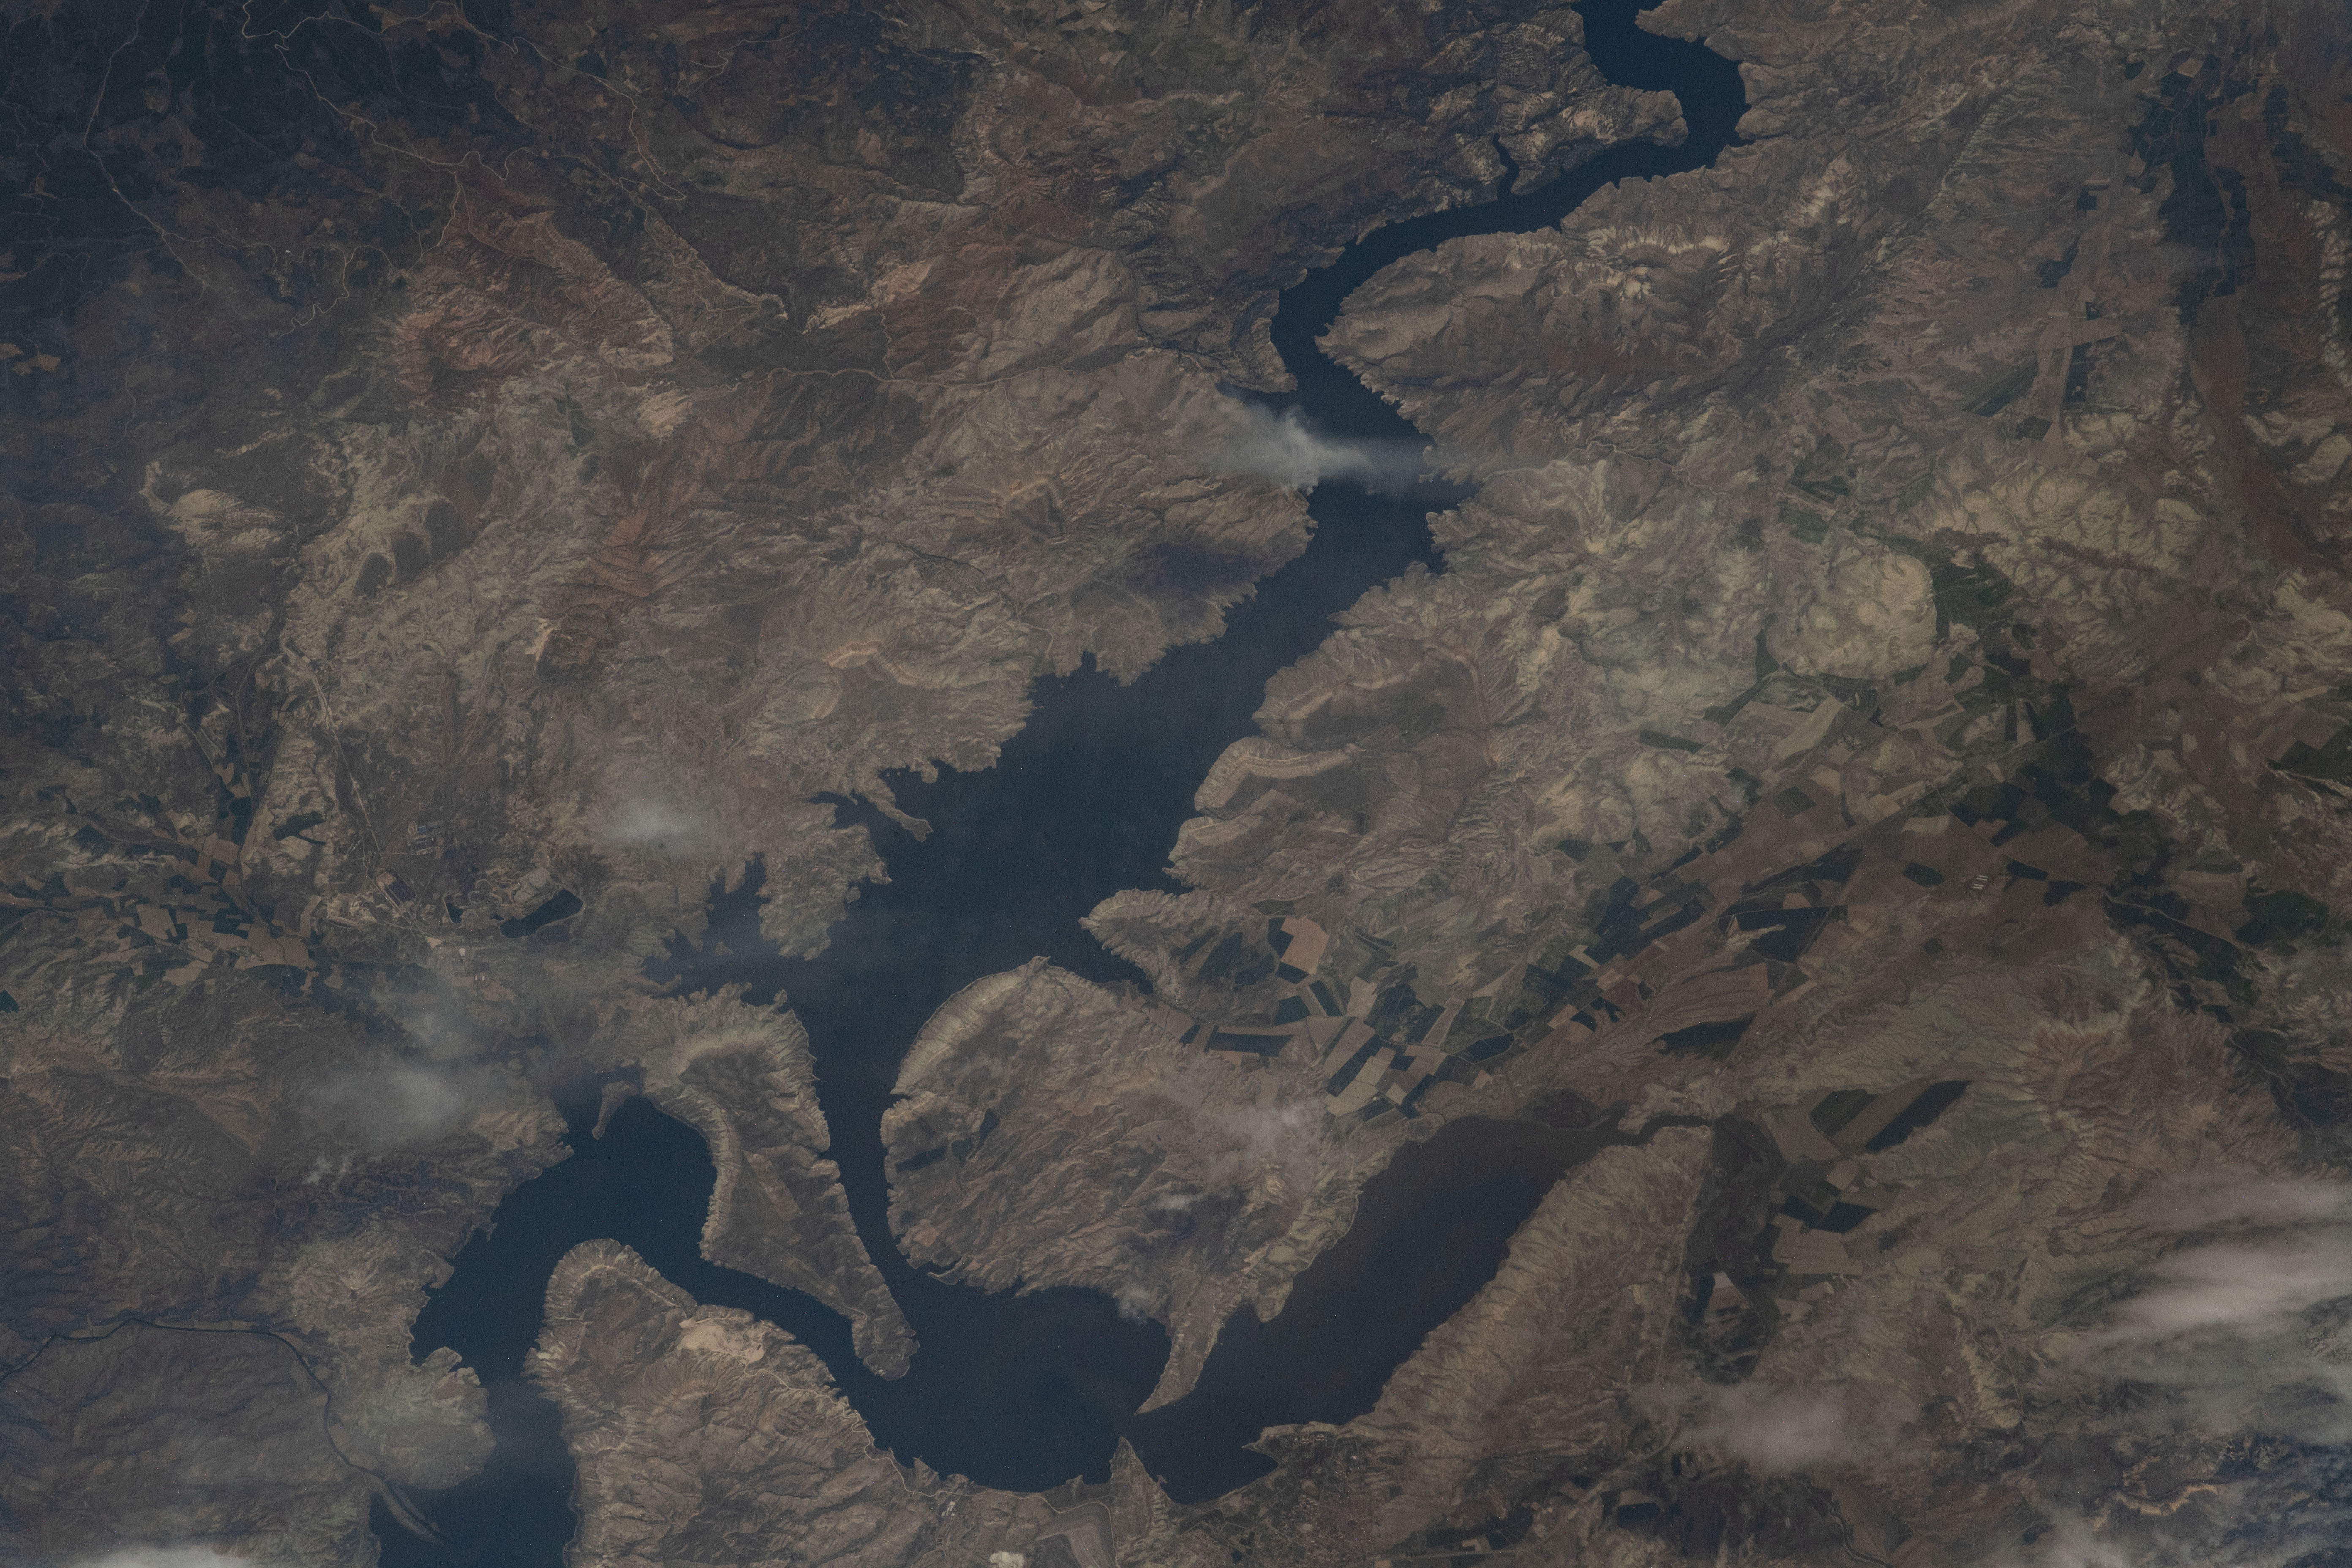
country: TURKEY
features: SARIYAR DAM RESERVOIR, GOKCEKAYA DAM RESERVOIR
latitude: 40.1
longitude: 31.6
